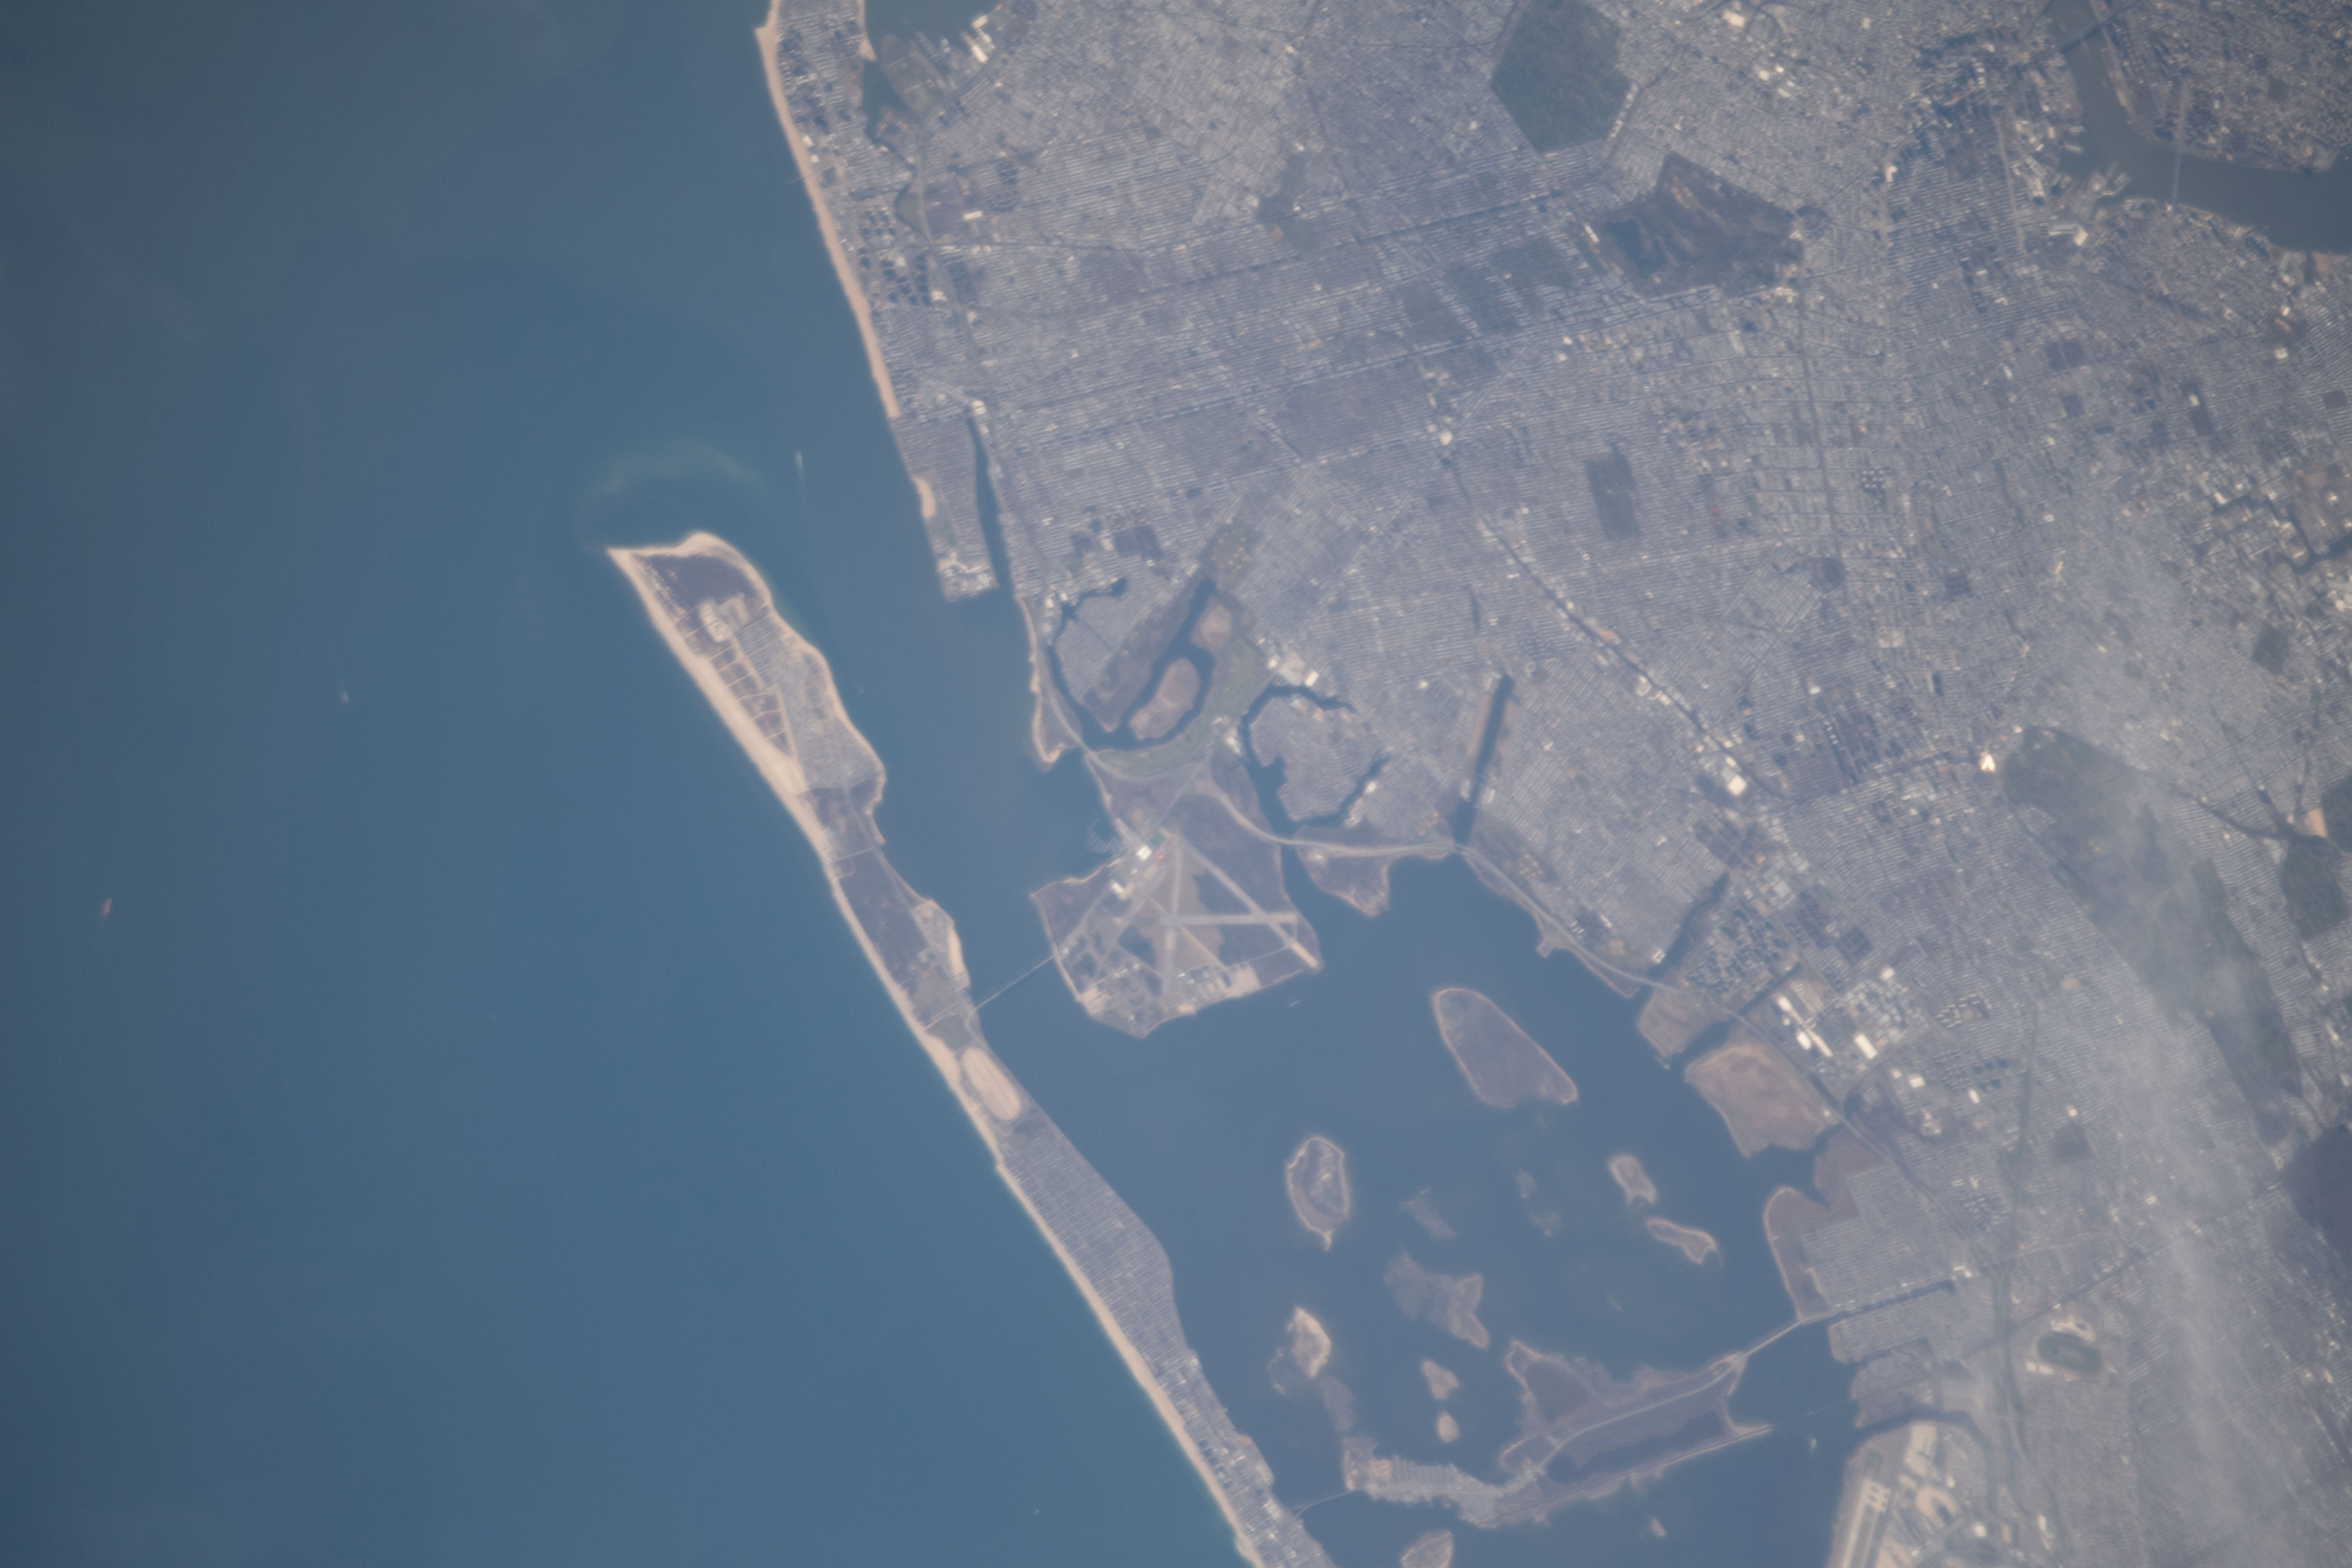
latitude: 40.6
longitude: -73.9
